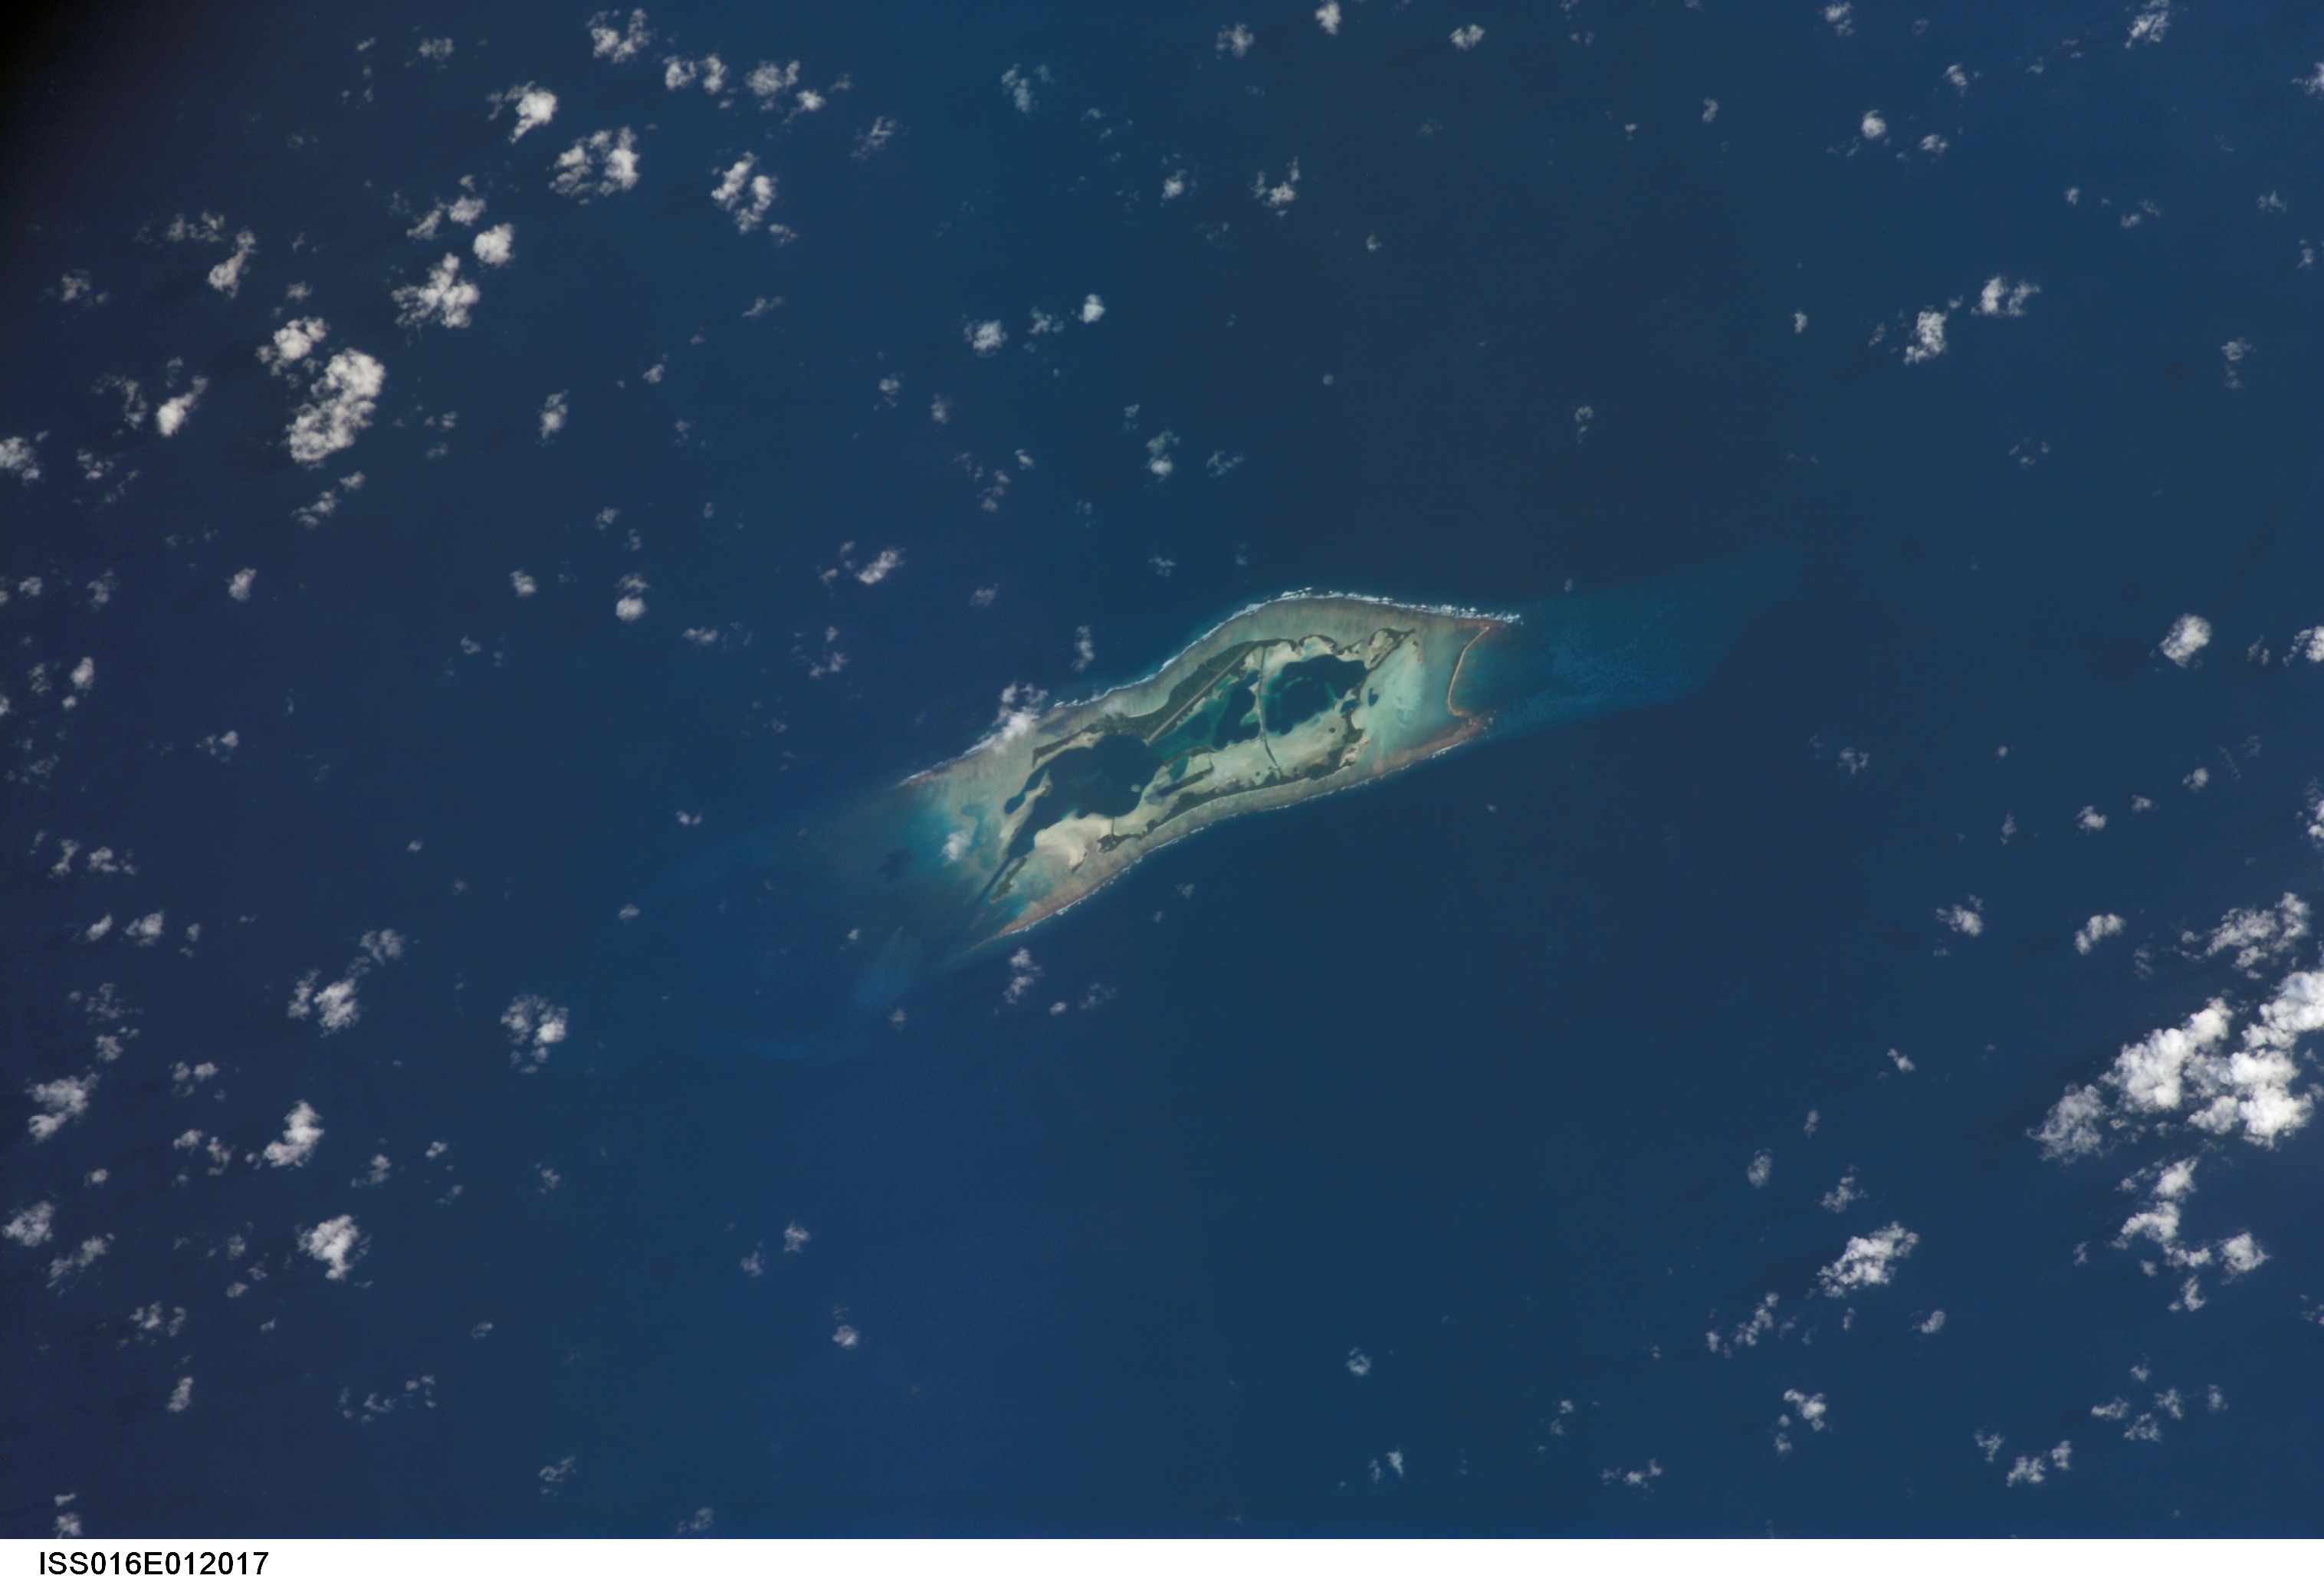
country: KIRIBATI
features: PALMYRA I., REEFS, LAG.
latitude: 5.9
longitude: -162.1
